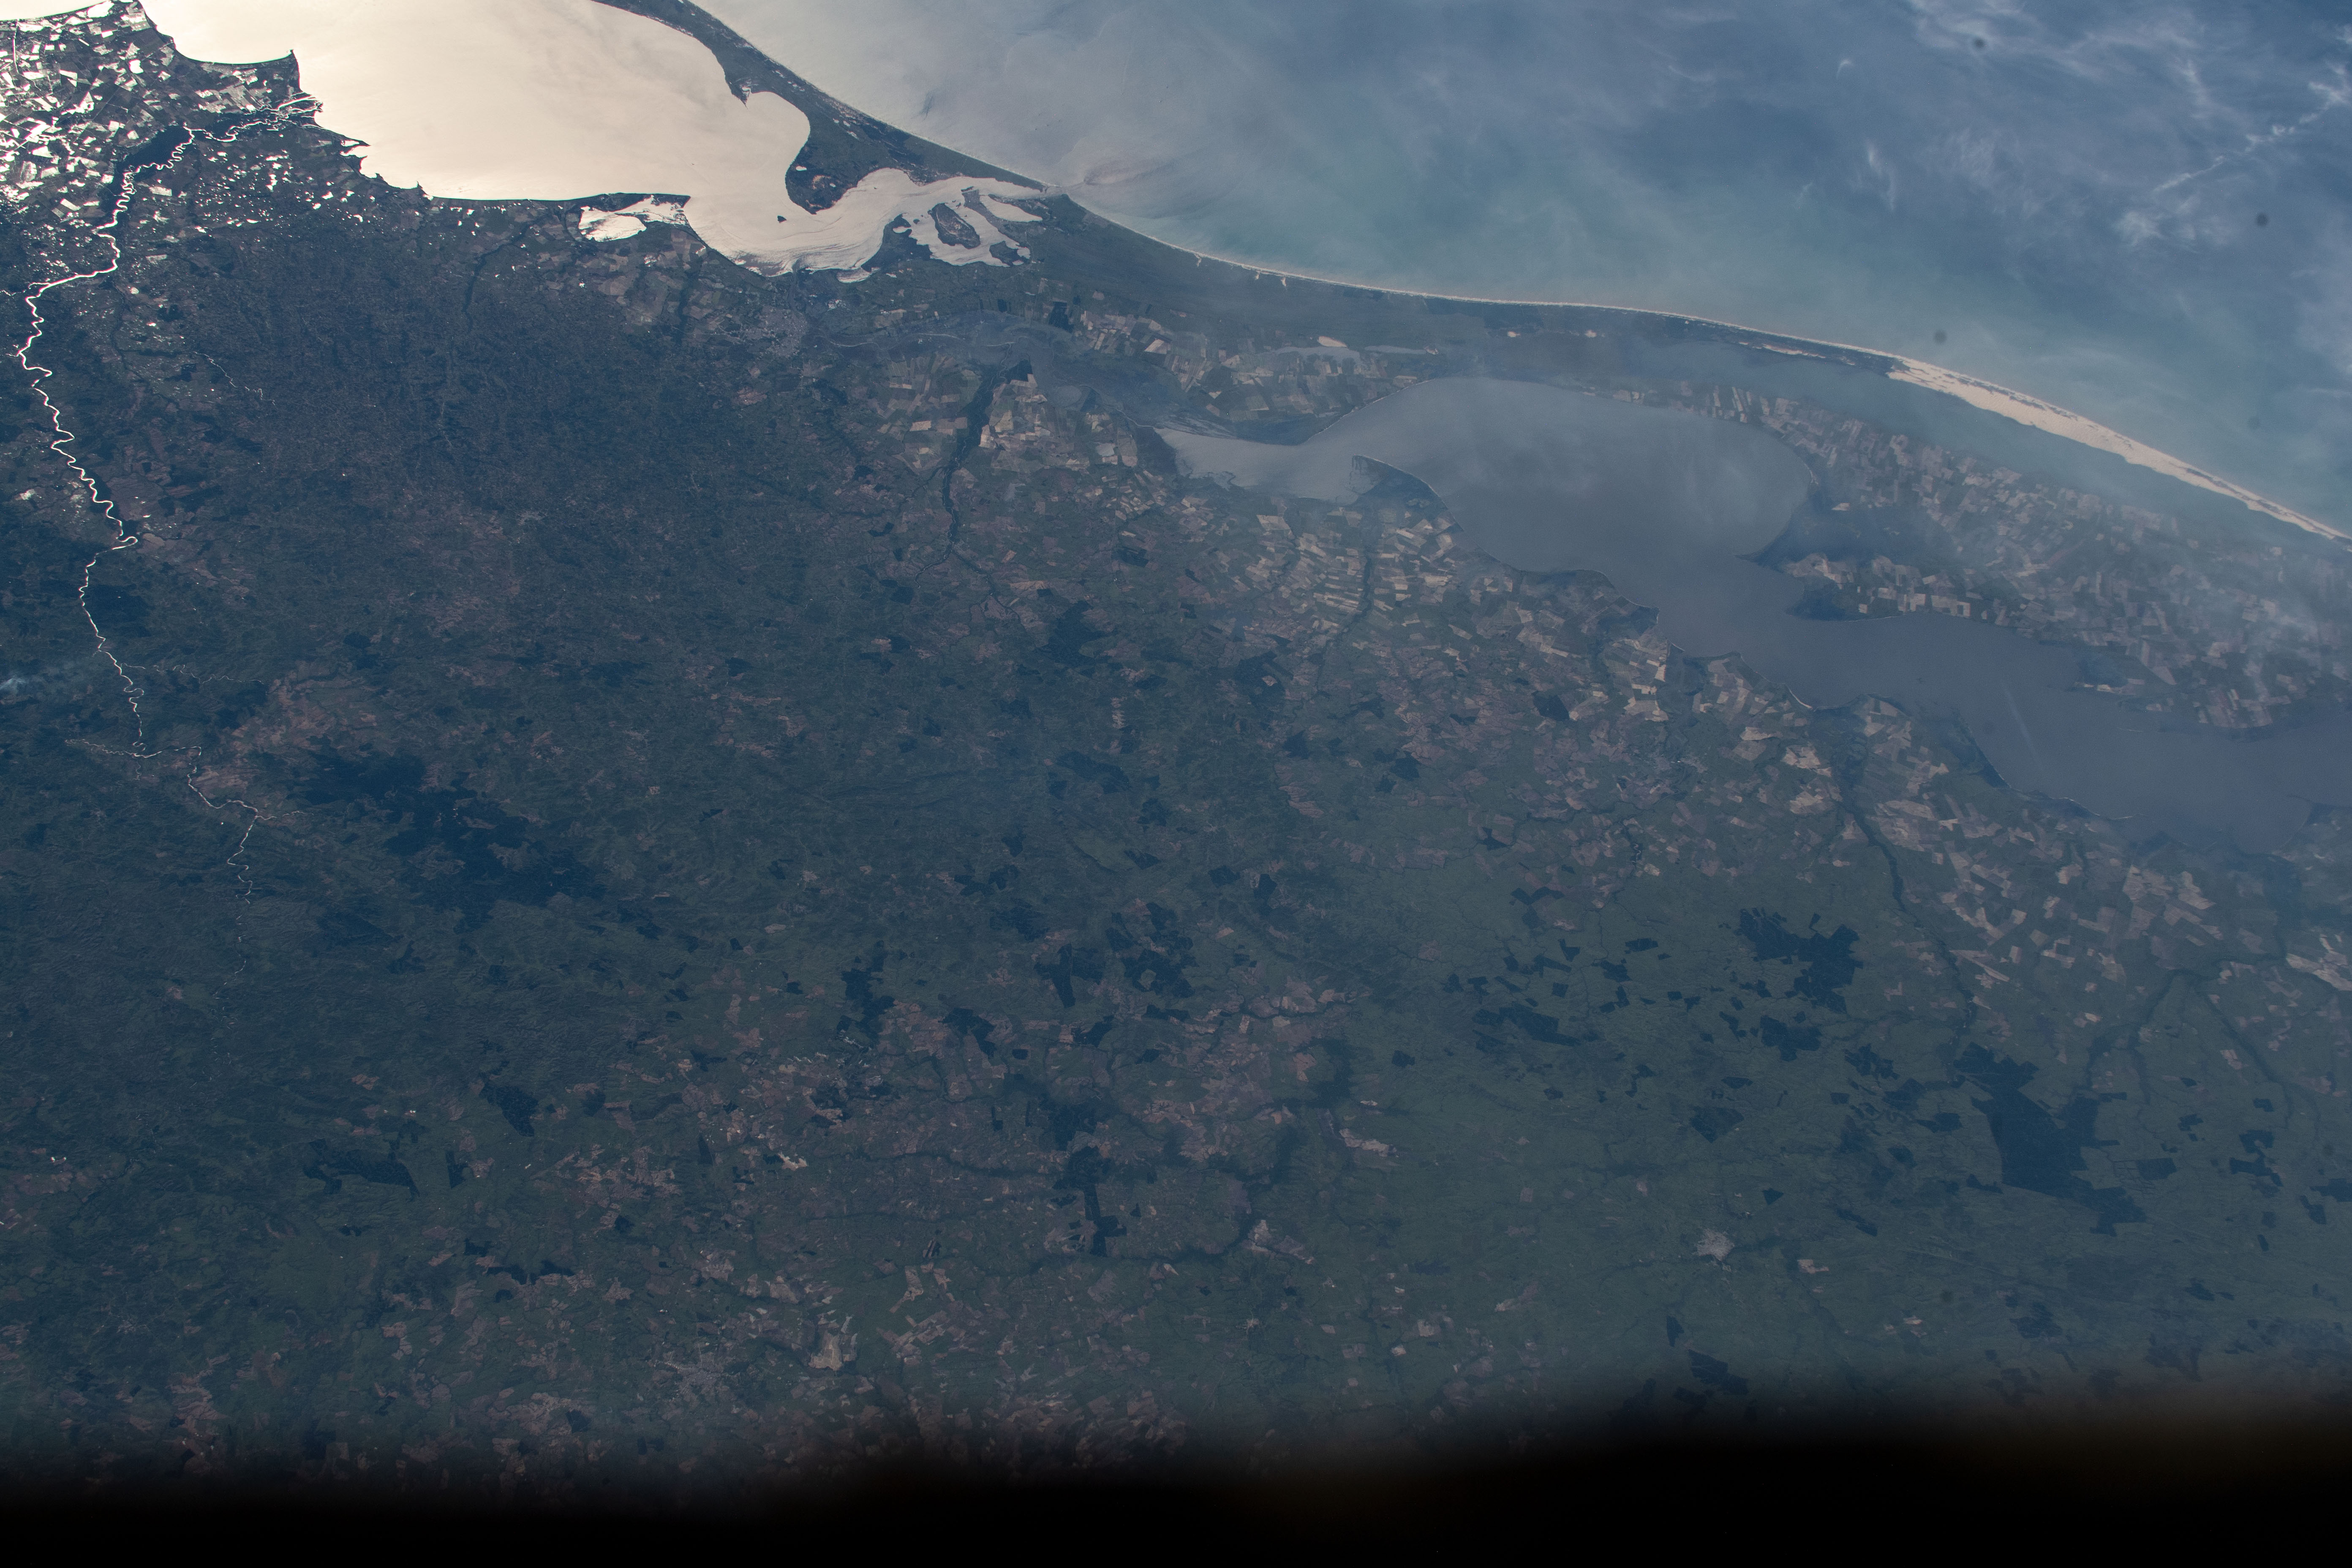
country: BRAZIL
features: LAGOA DOS PATOS, LAGOA MIRIM, LAGOA MANGUEIRA
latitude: -32.0
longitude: -53.0
